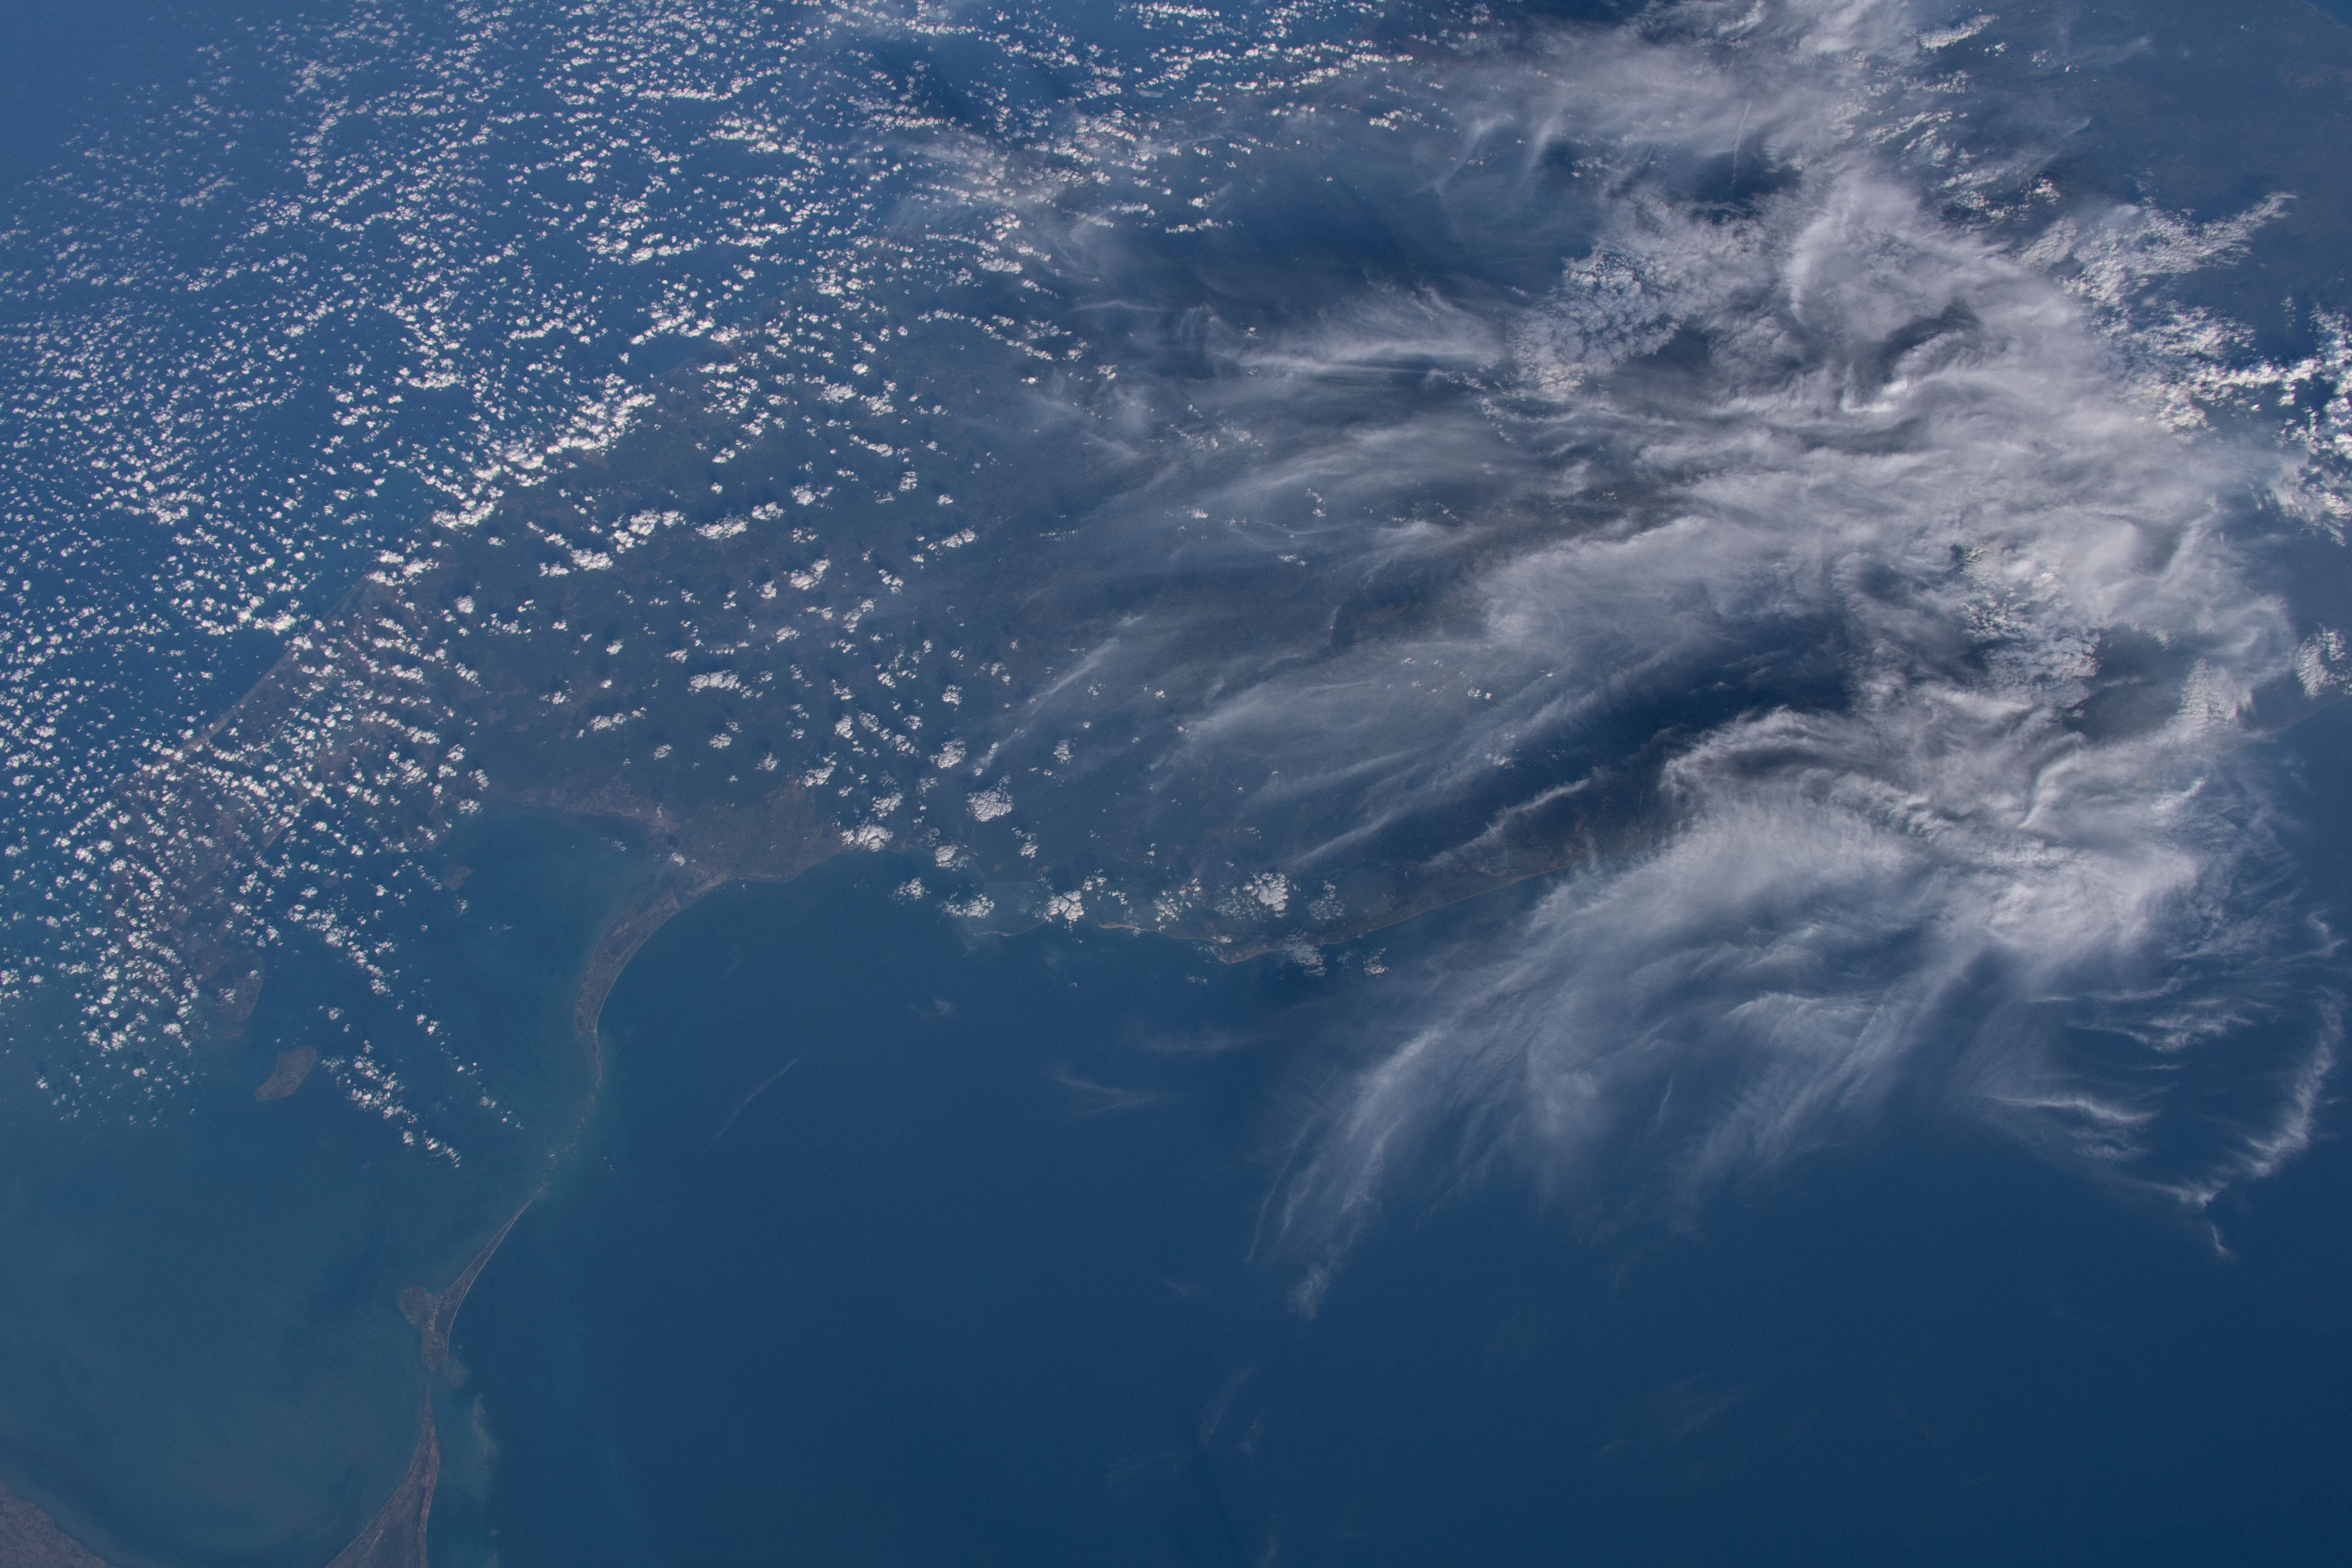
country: SRI LANKA
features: ANURADHAPURA, PARK STRAIT
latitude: 8.5
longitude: 80.0
